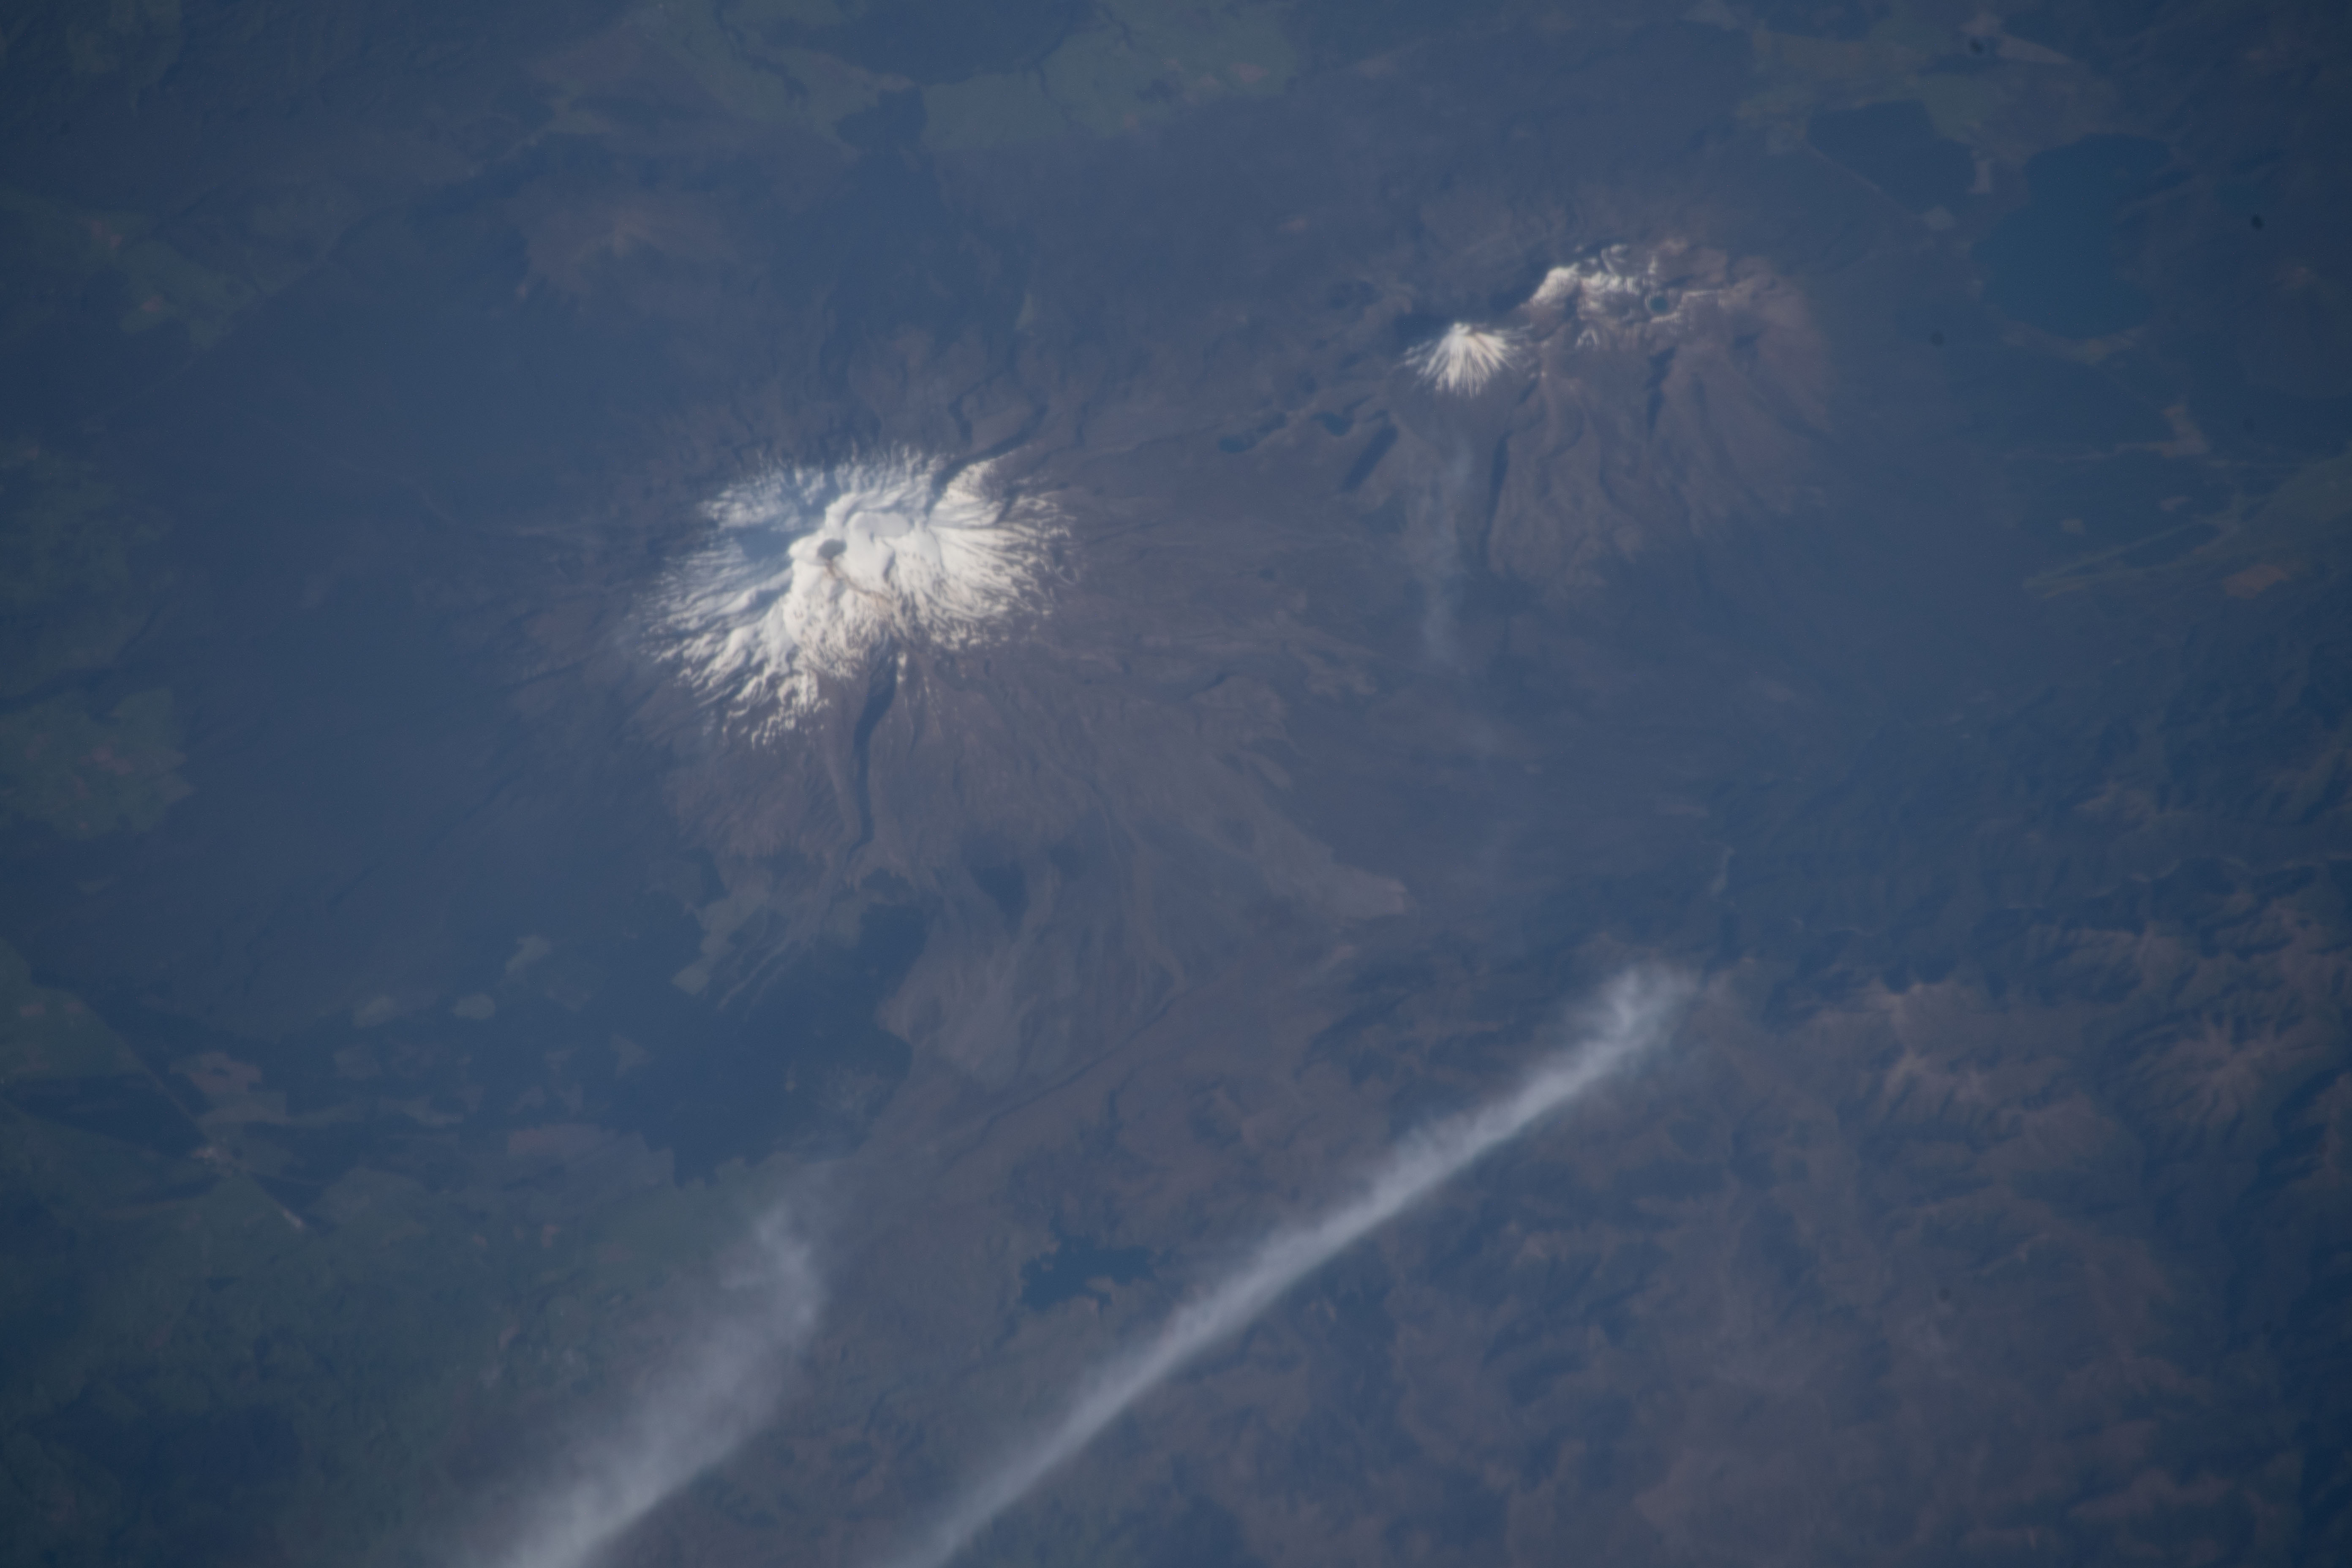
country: NEW ZEALAND-NI
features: NORTH ISLAND, TONGARIRO NATIONAL PARK, MOUNT RUAPEHU, MOUNT NGAURUHOE
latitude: -39.3
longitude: 175.7
